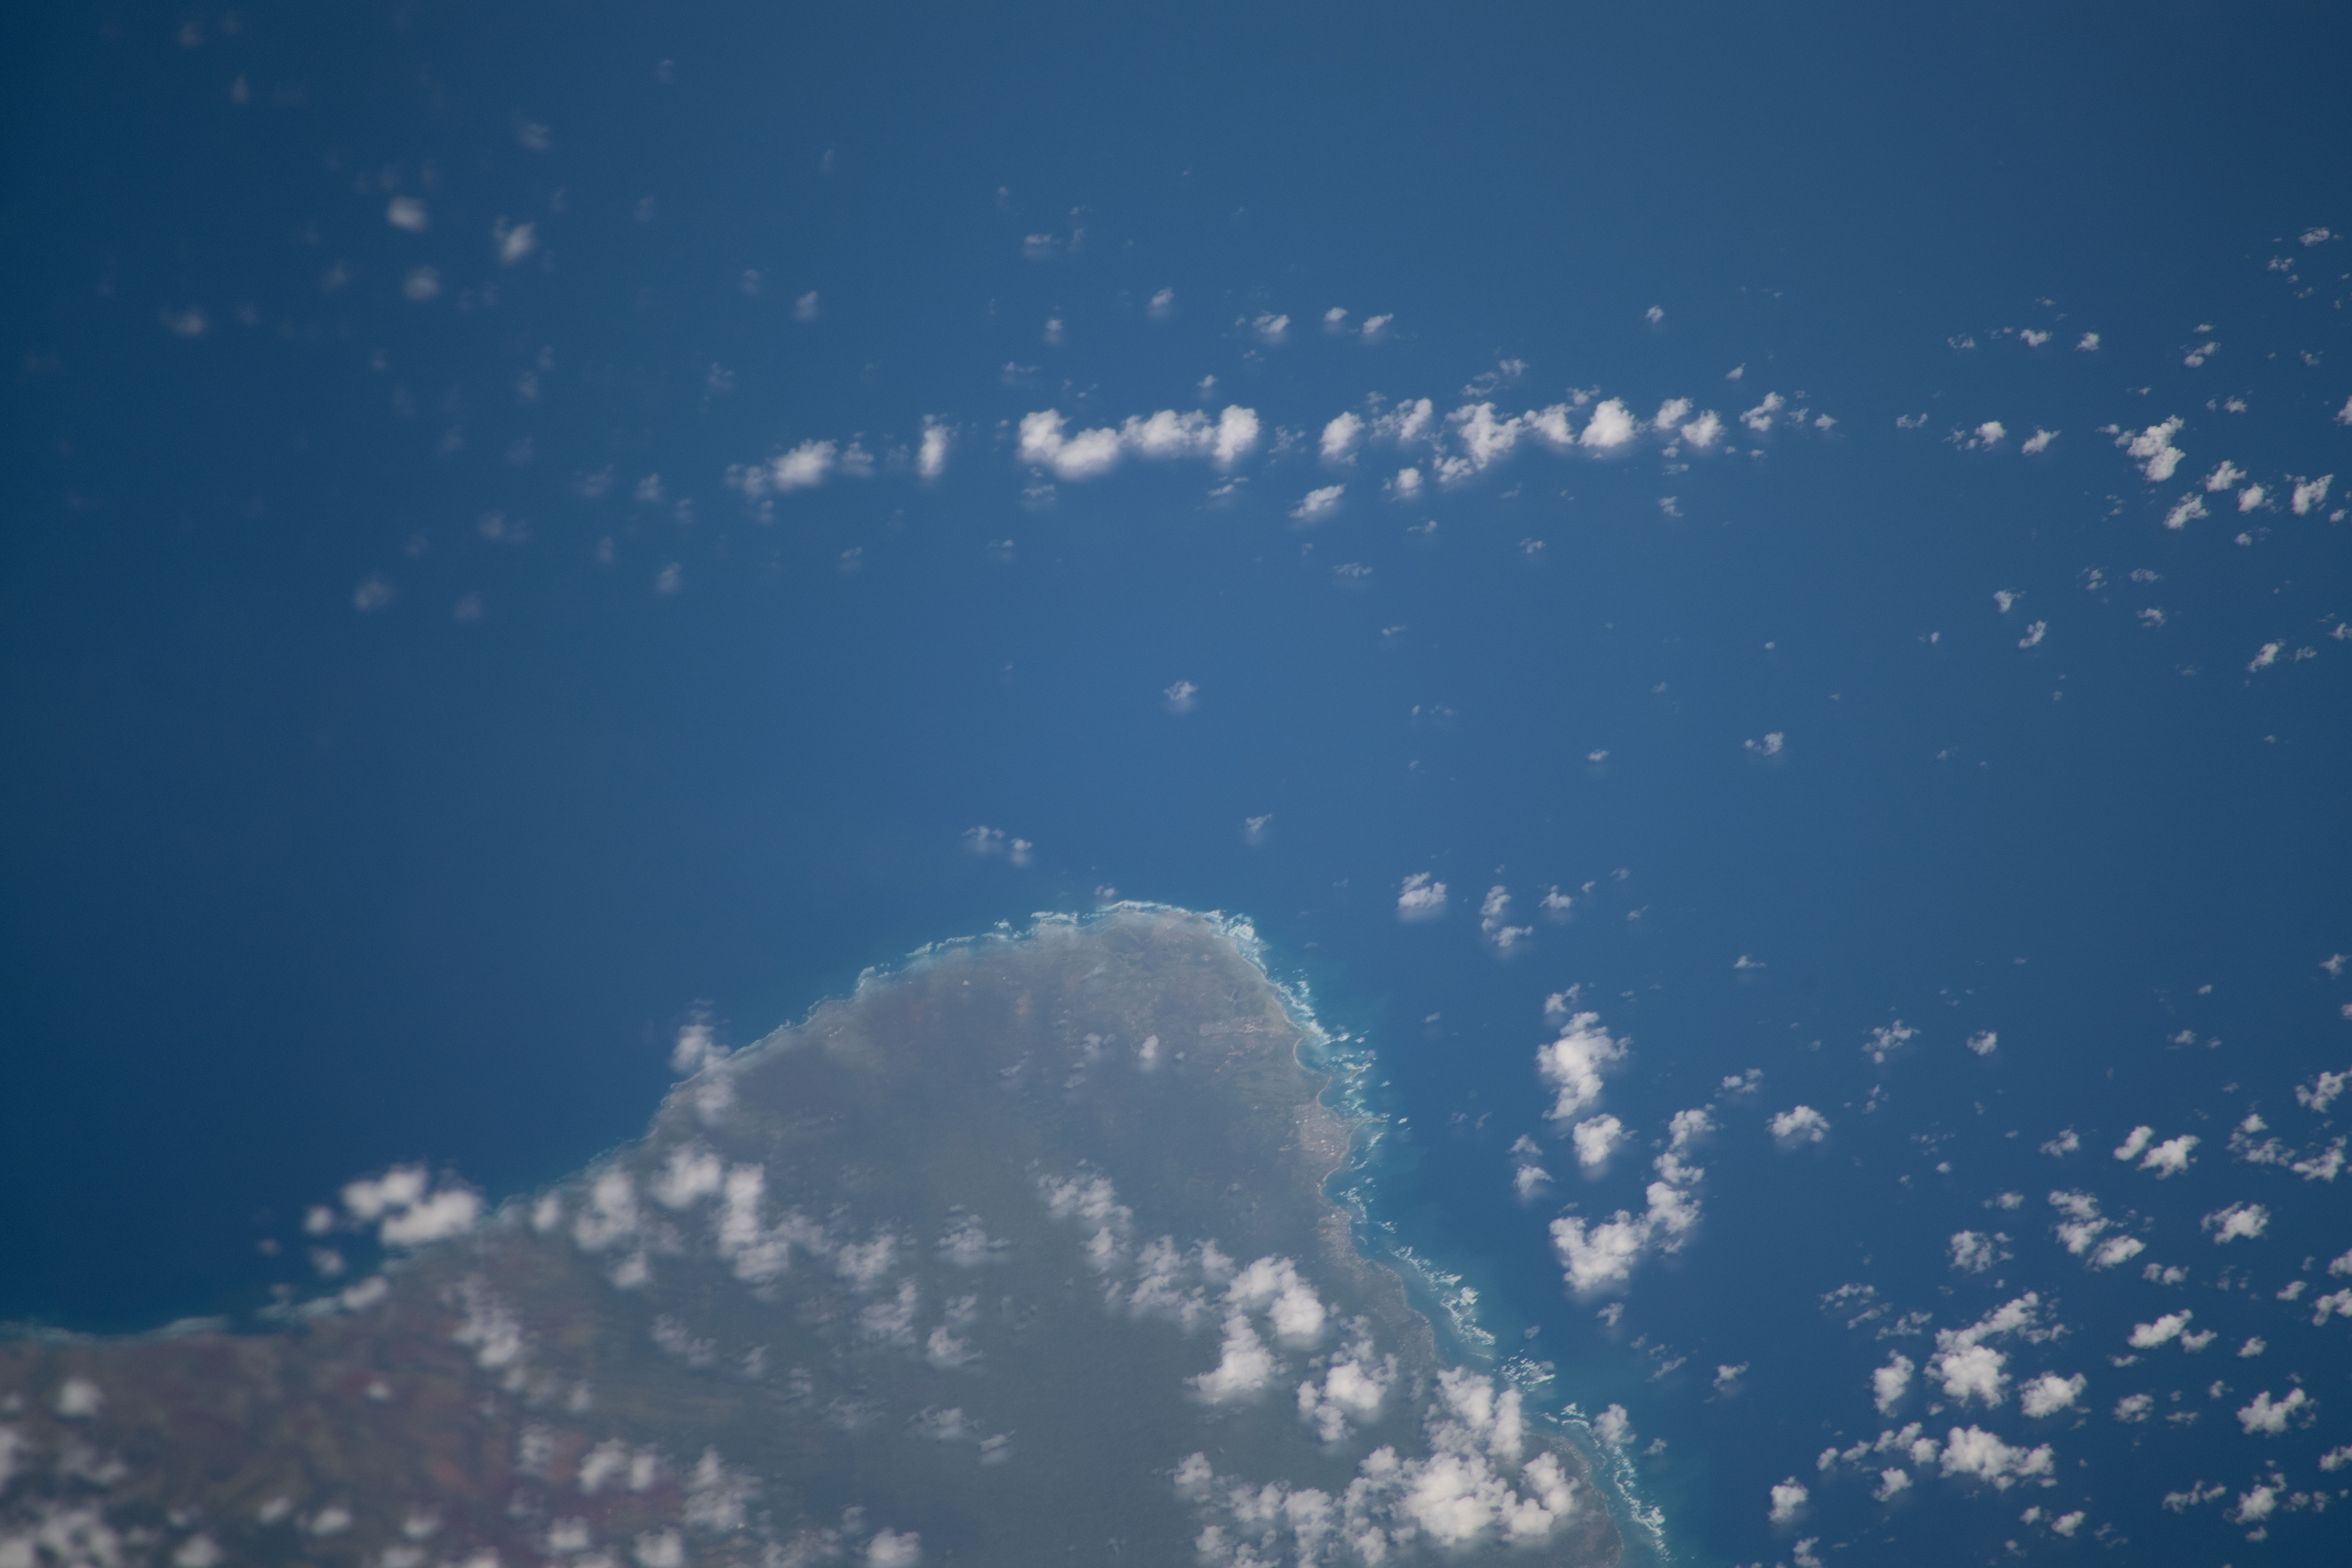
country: USA-HAWAII
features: NORTH O'AHU, KAHUKU, KAWELA BAY
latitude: 21.7
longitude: -158.0
